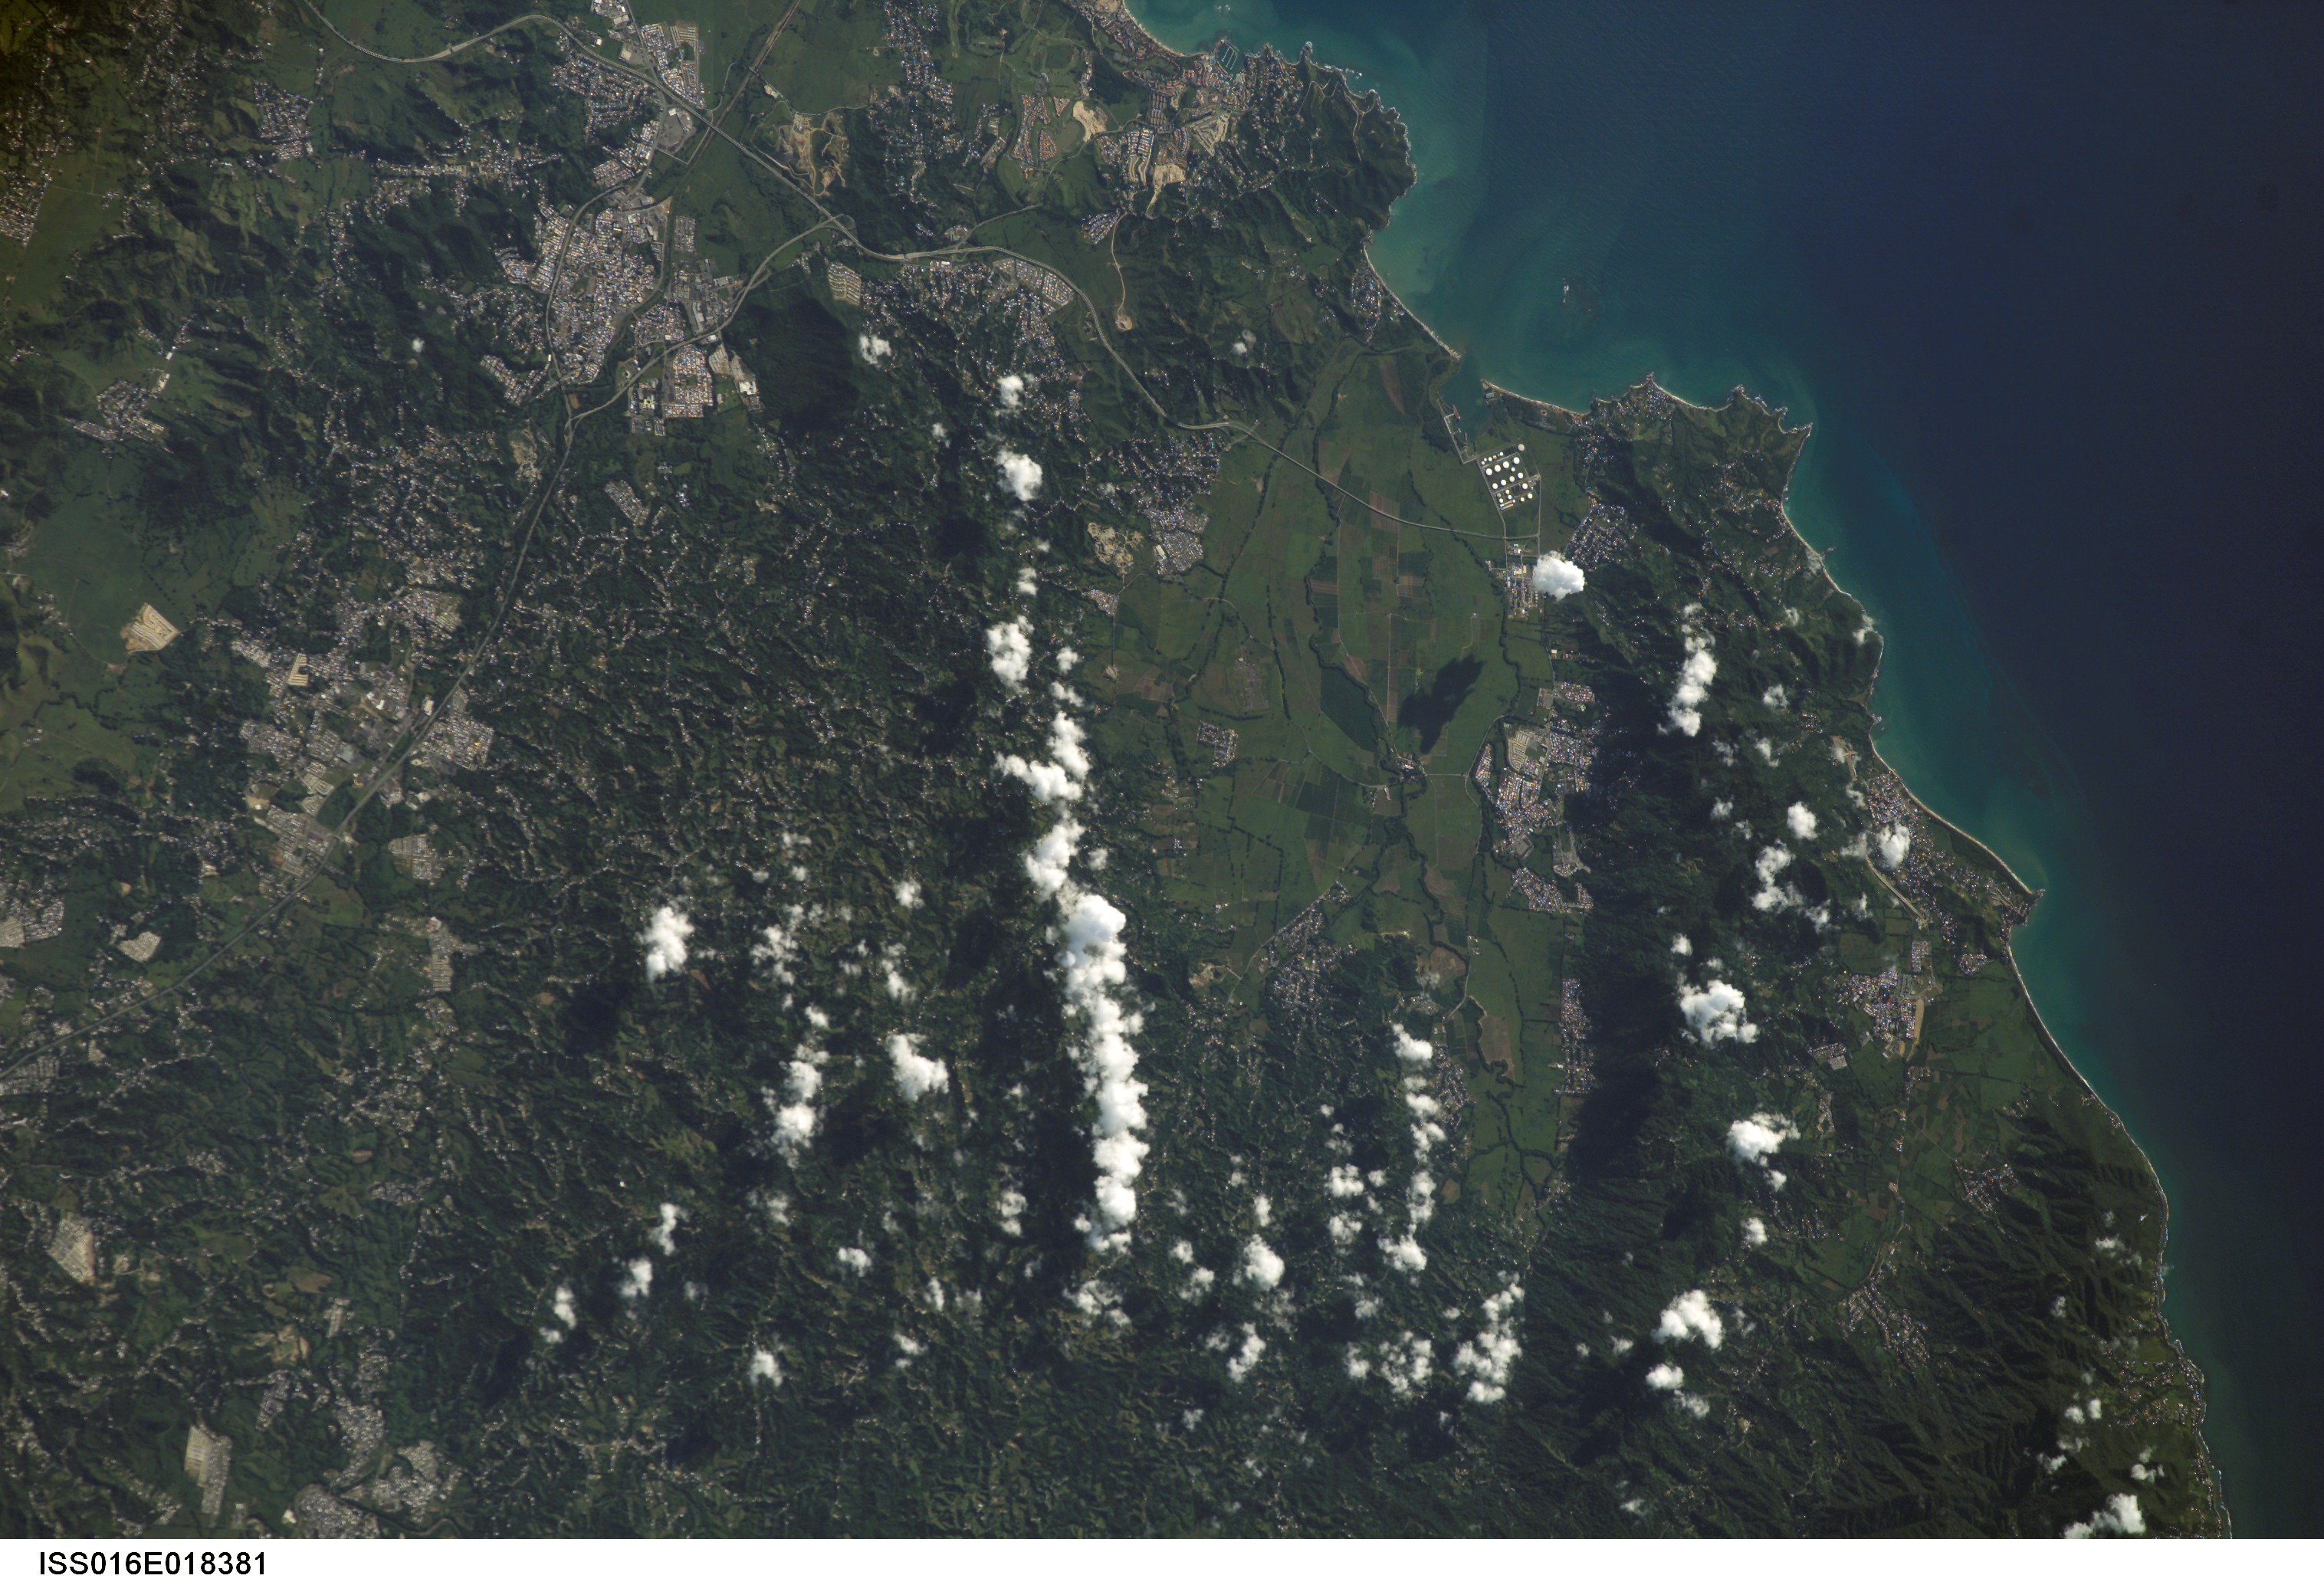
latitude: 18.1
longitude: -65.9
